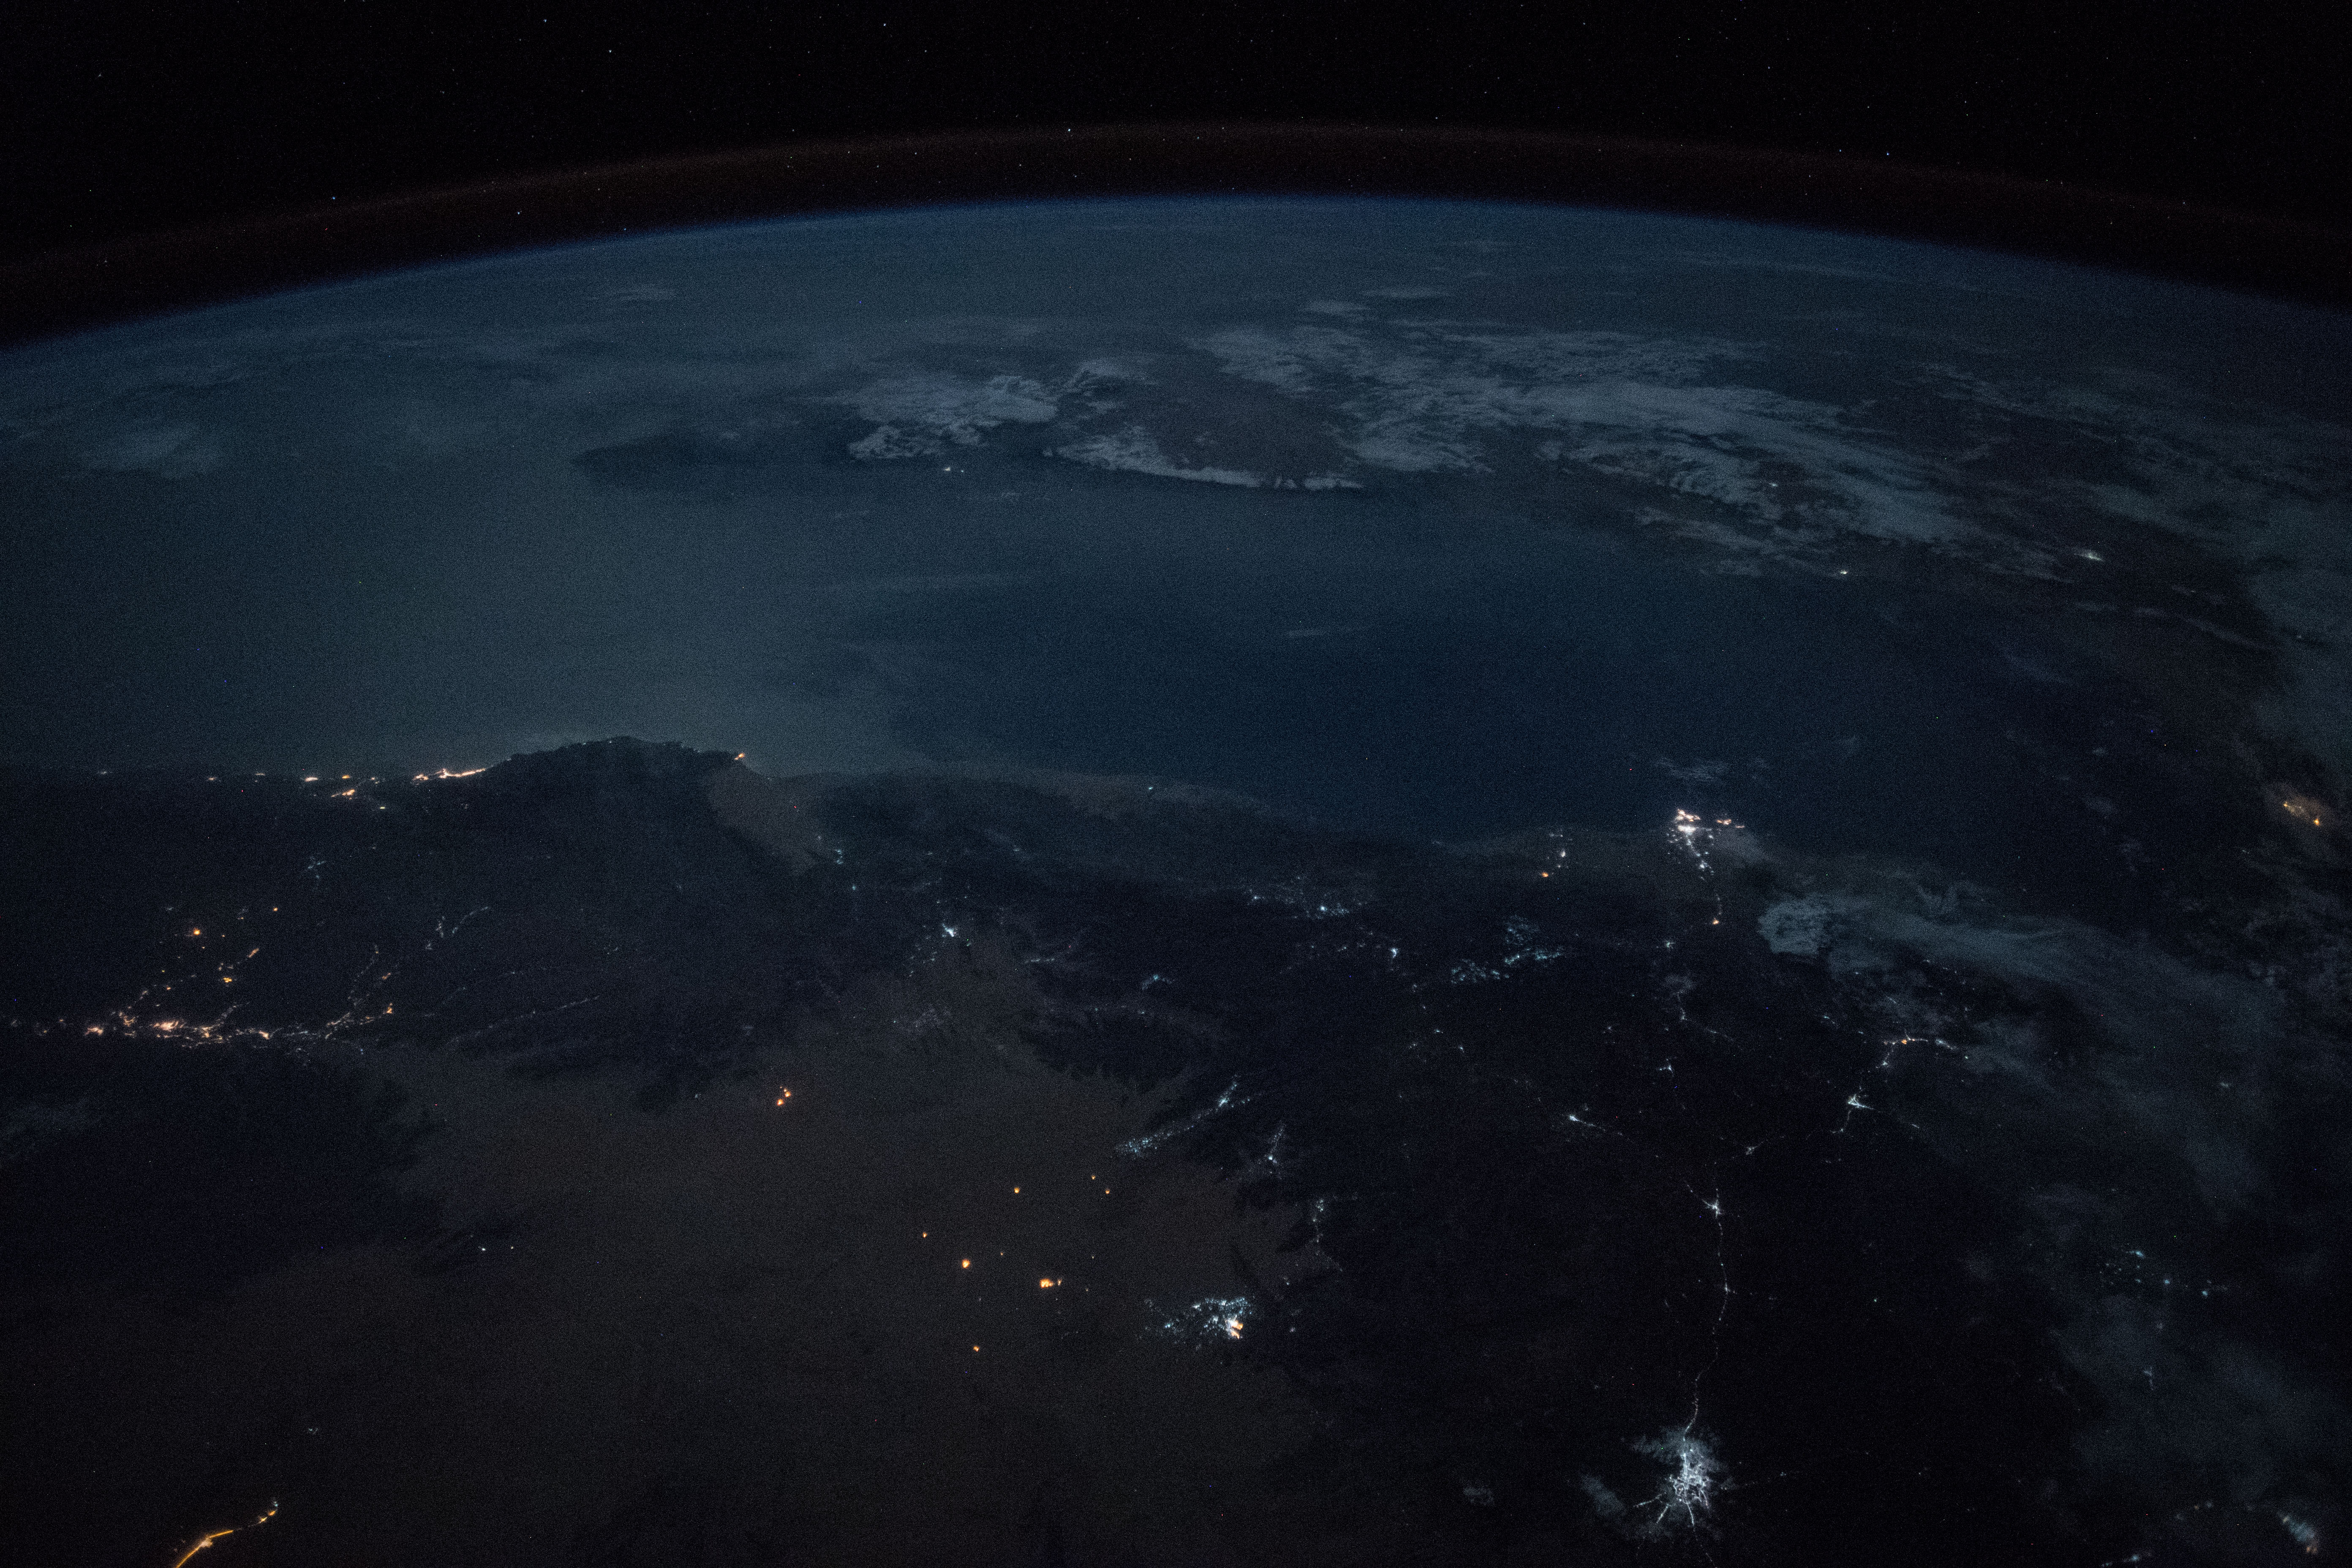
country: YEMEN
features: HADHRAMAUT MOUNTAINS, AL MUKALLA, OGO MOUNTAINS, NIGHT, EARTH LIMB
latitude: 13.4
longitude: 46.7
